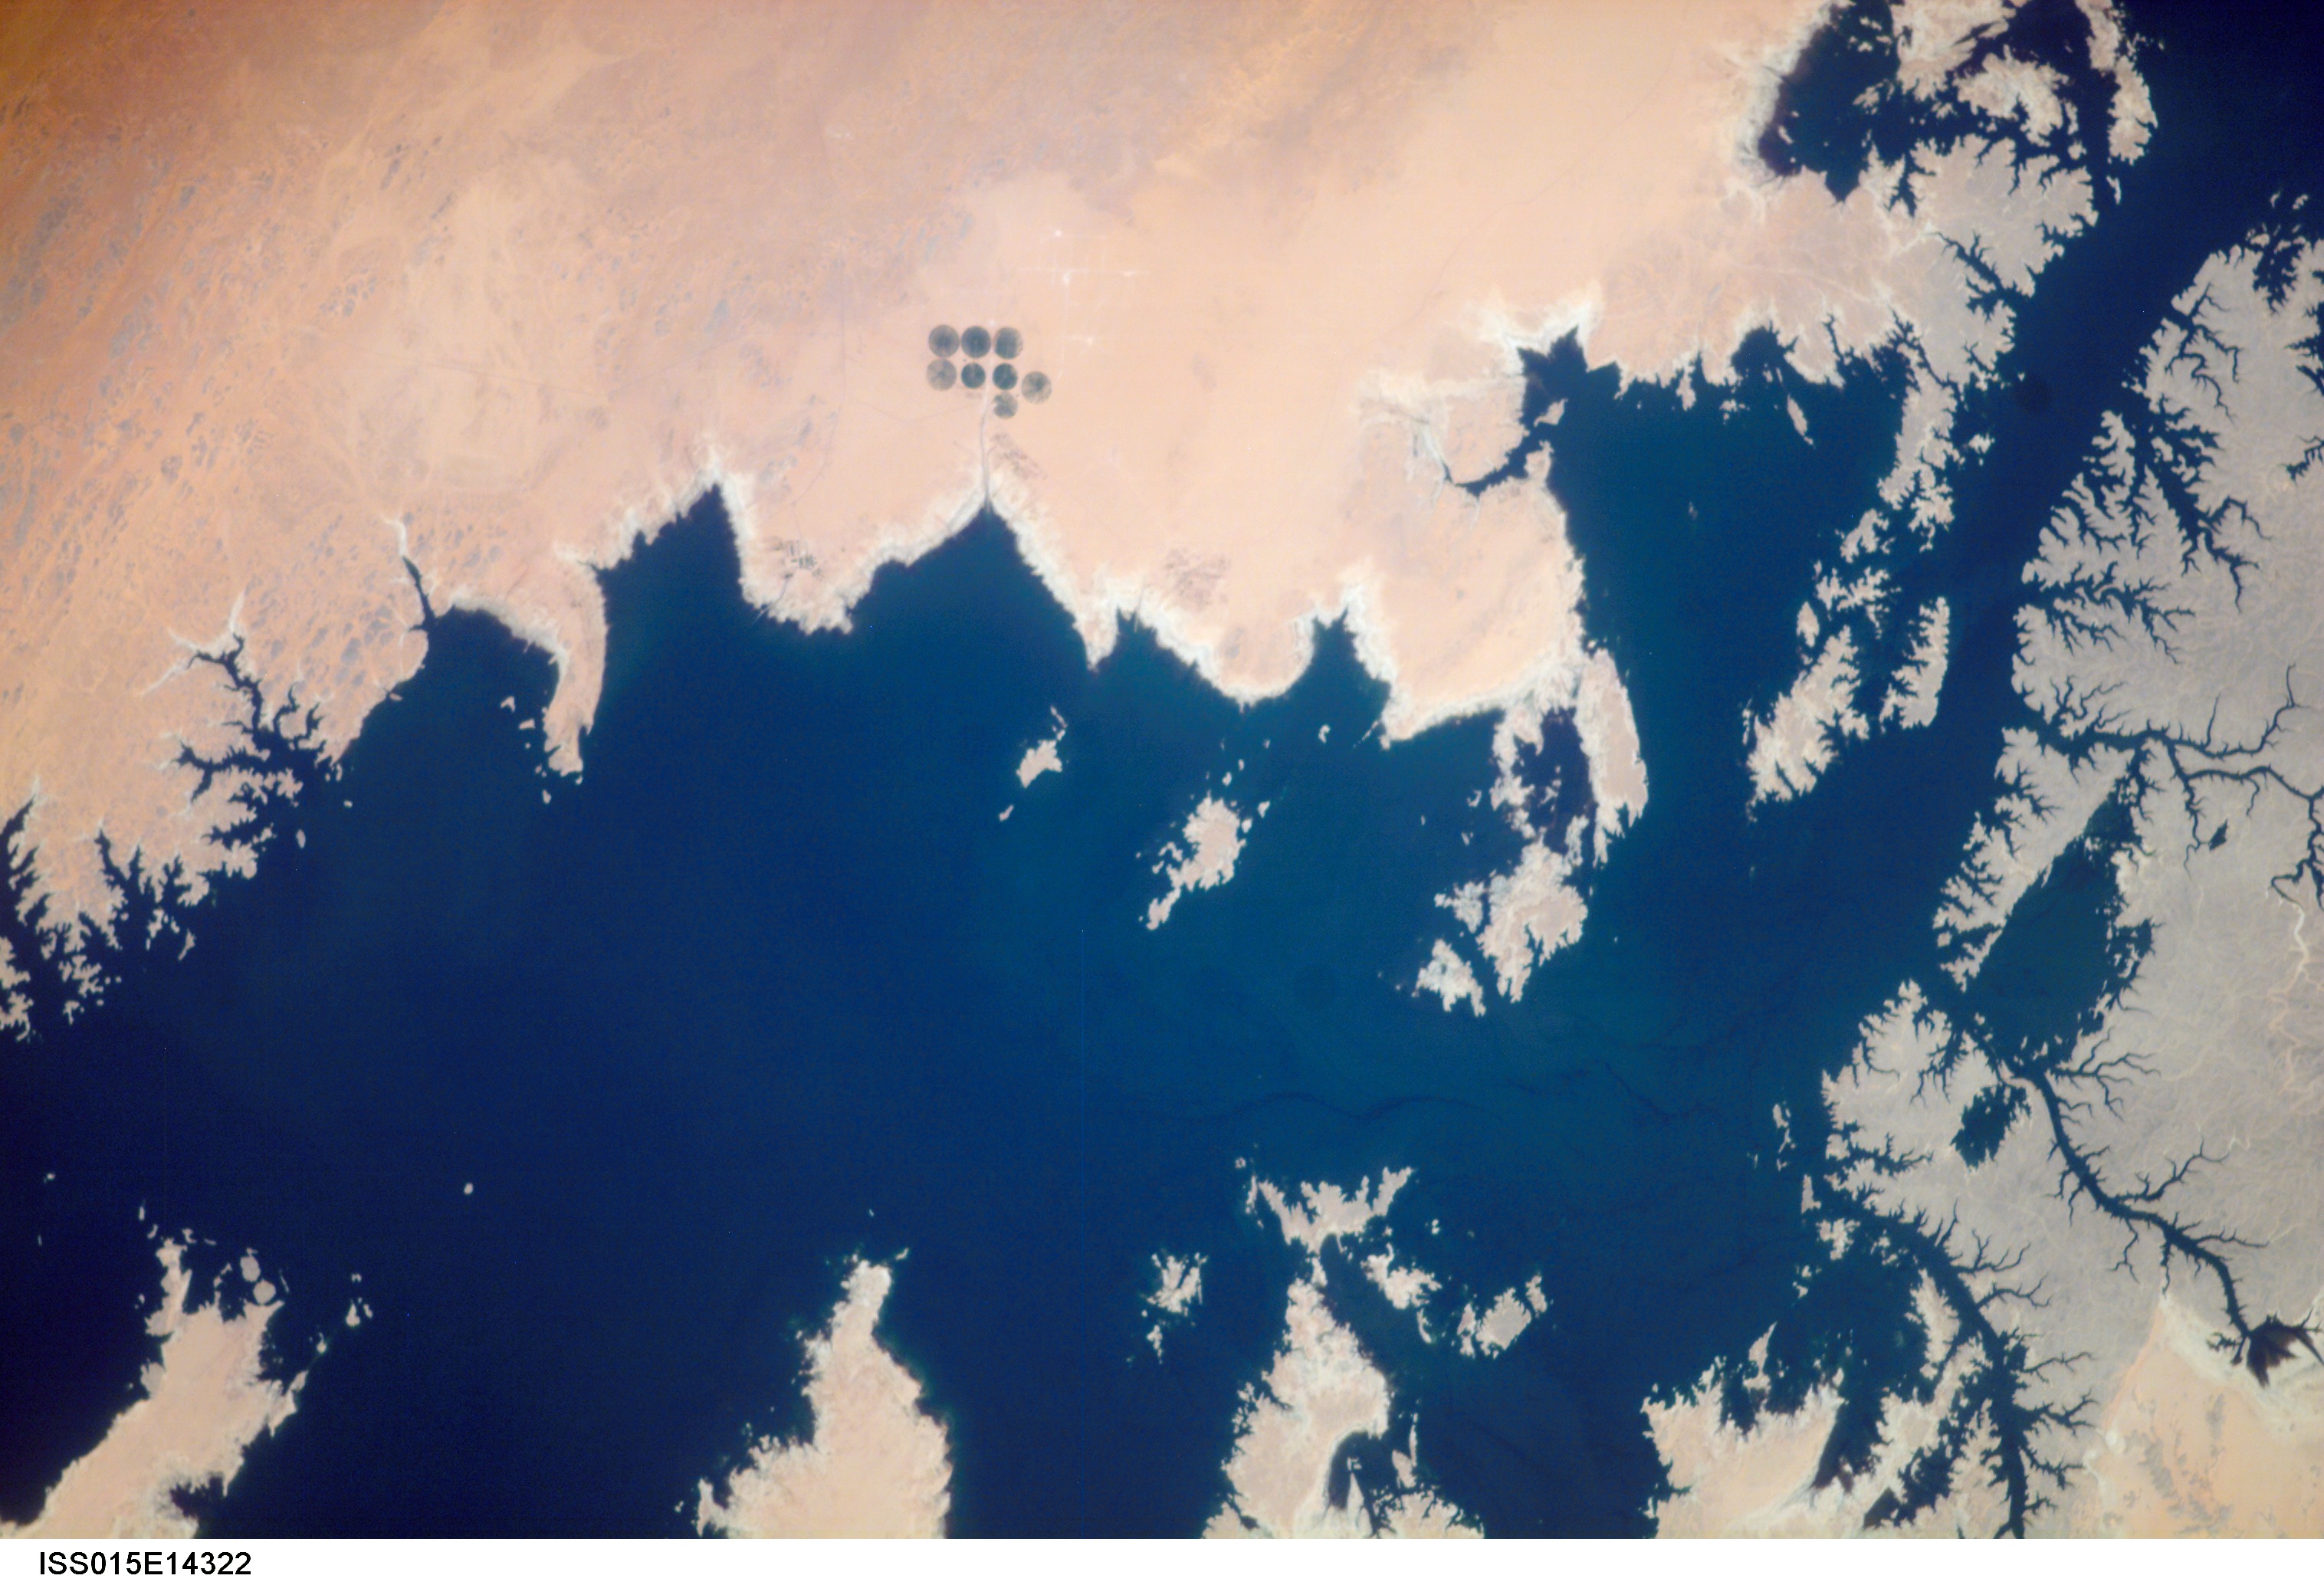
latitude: 23.5
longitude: 33.0
